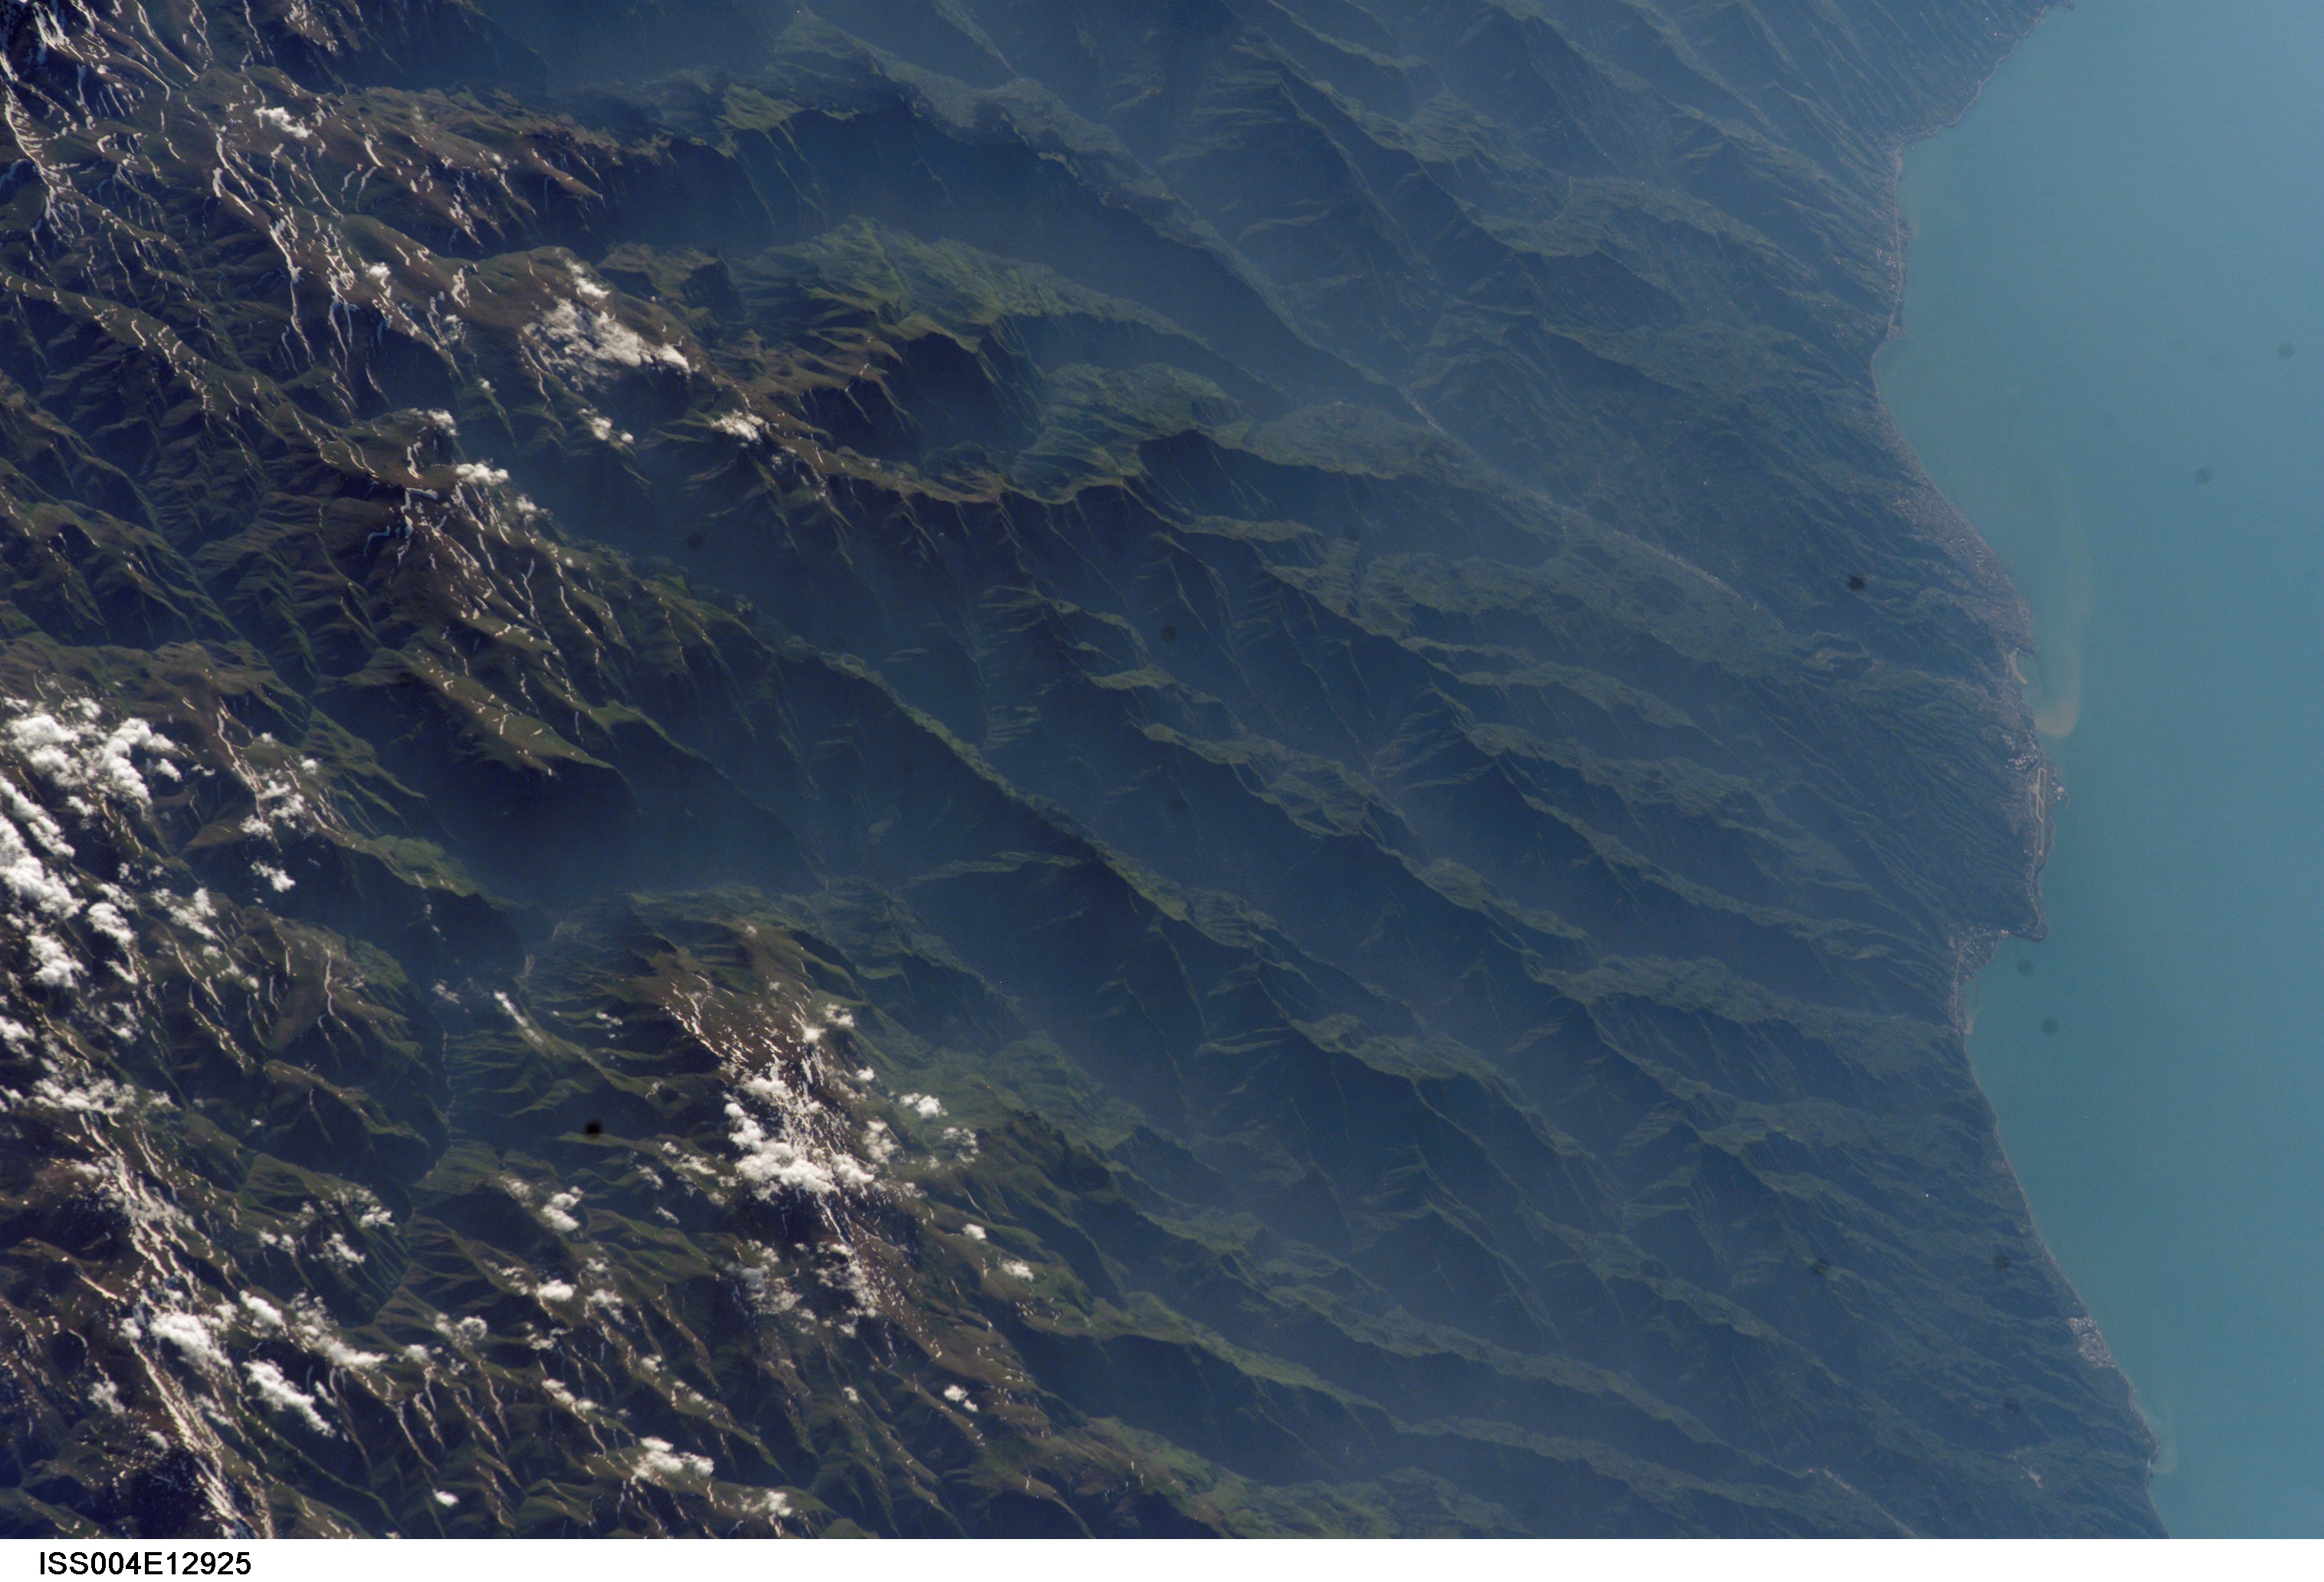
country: IRAN
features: TALISH MTS., CASPIAN SEA
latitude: 38.0
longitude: 49.0
